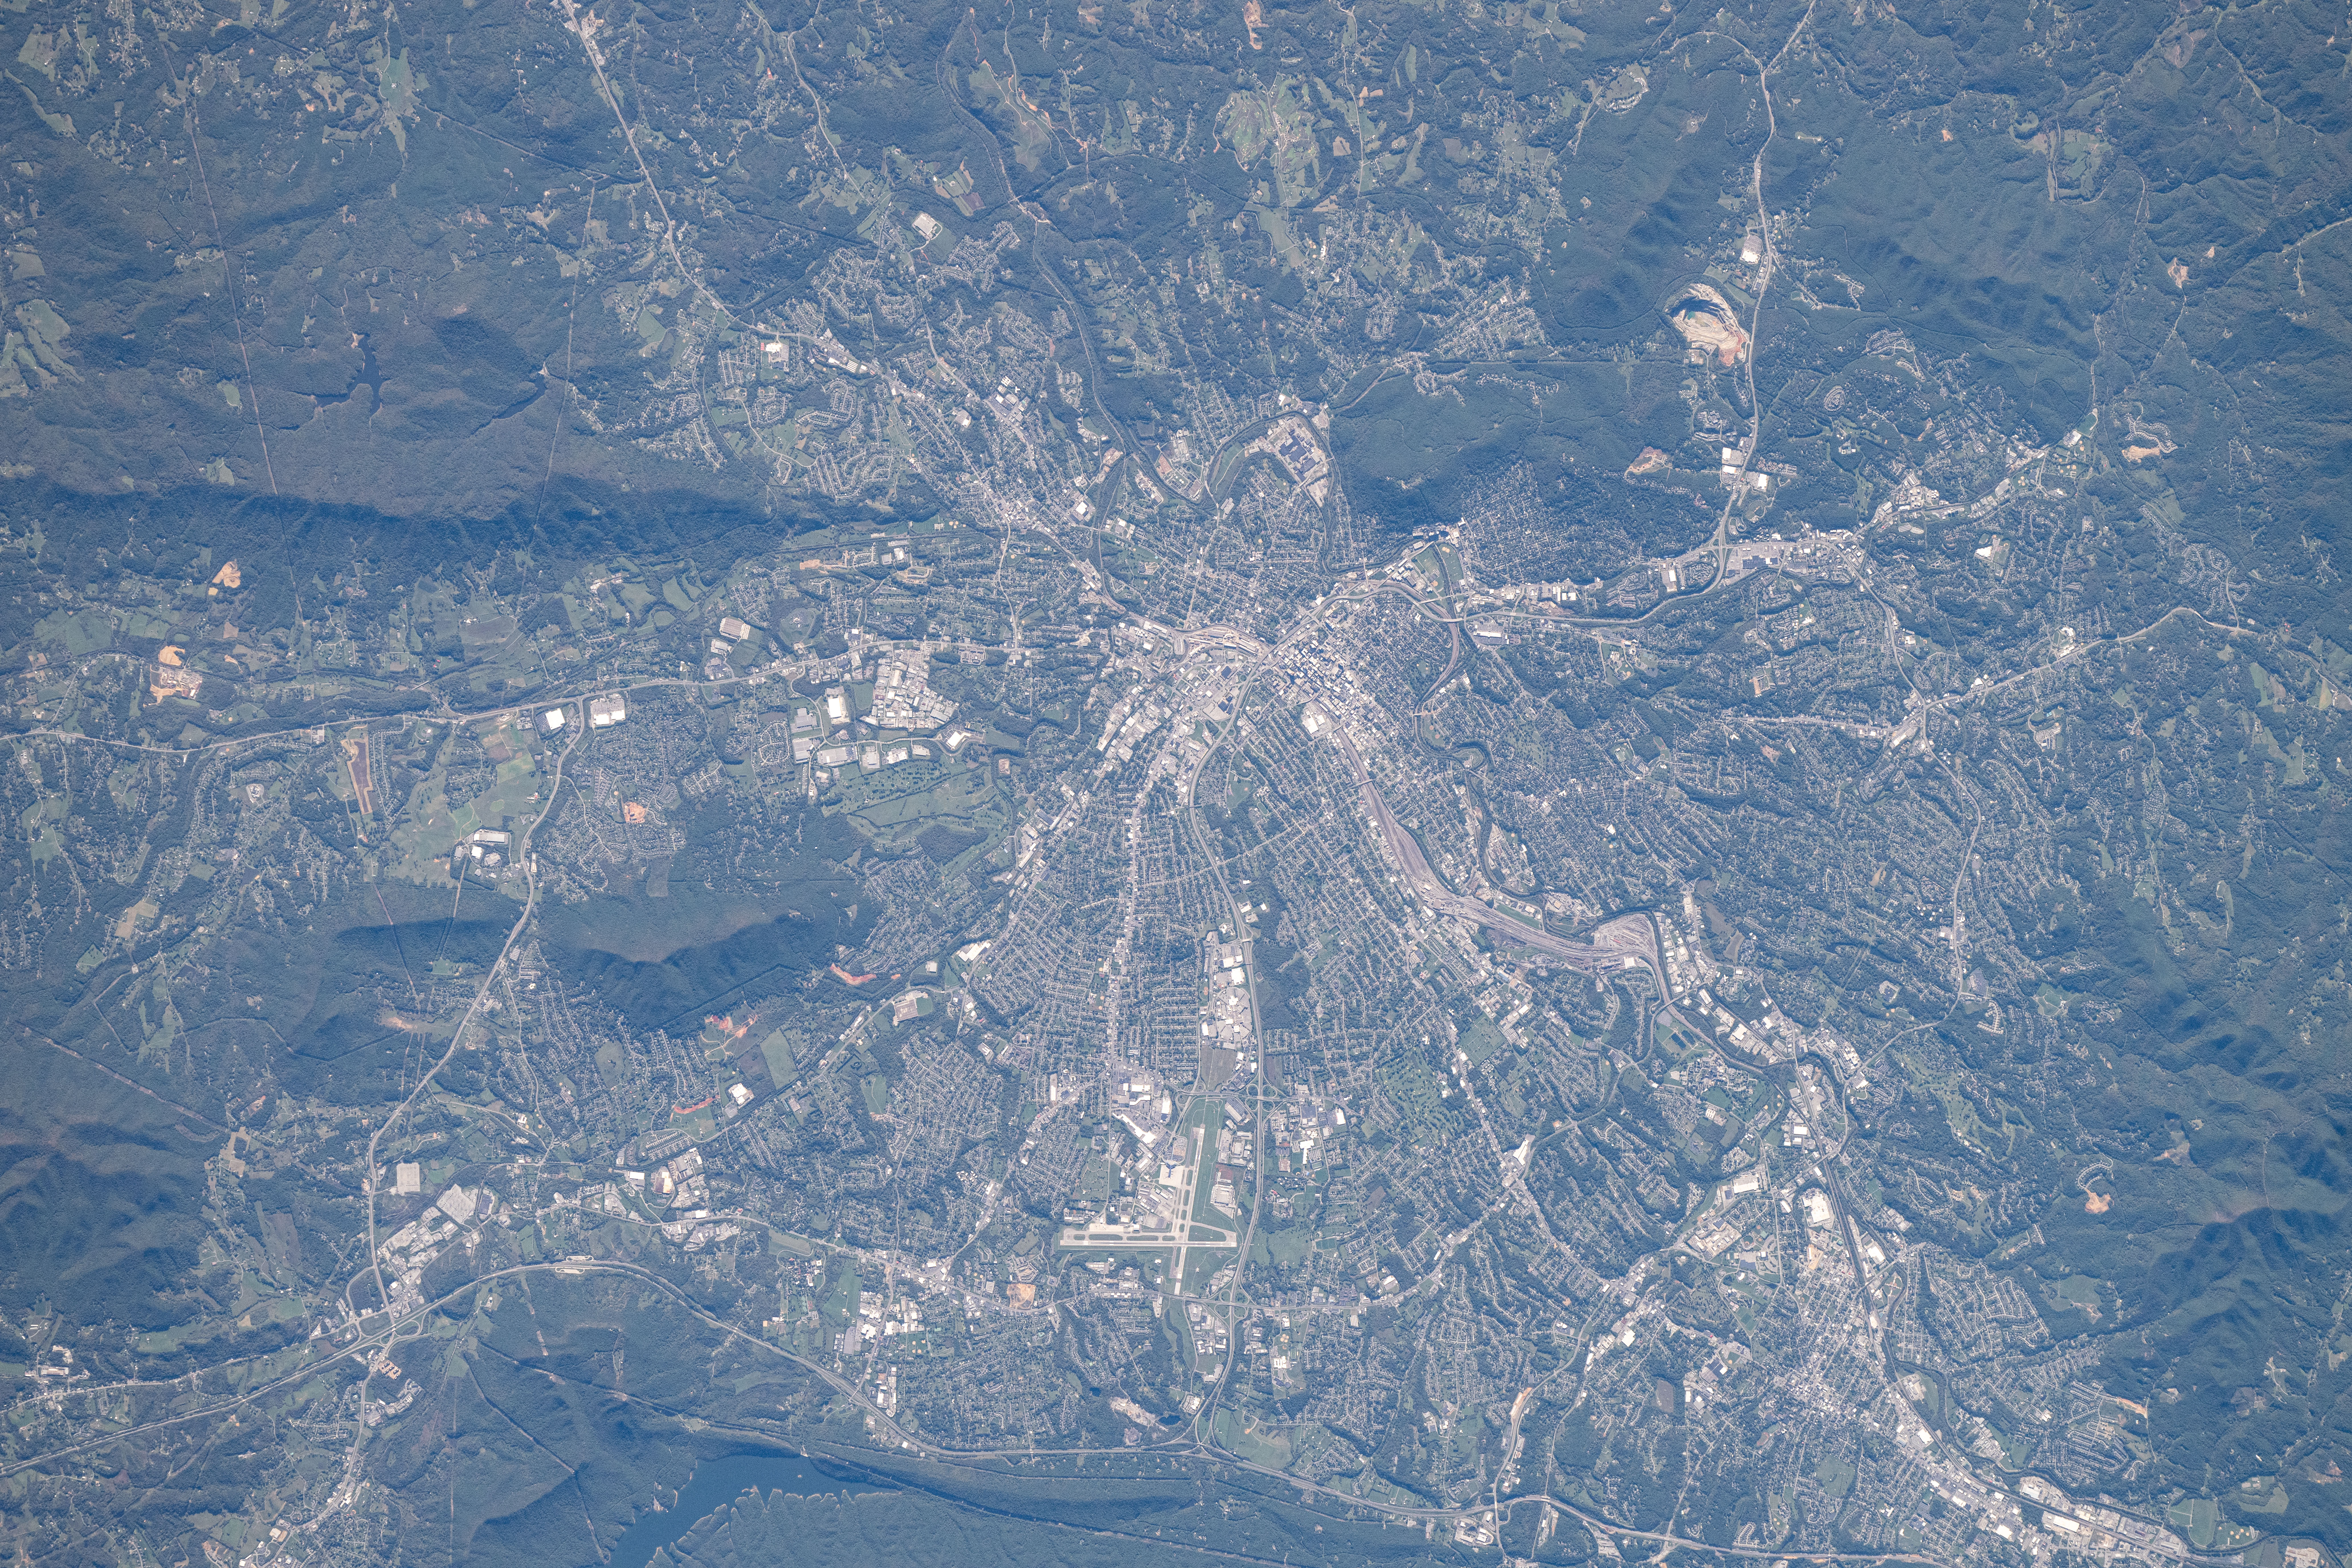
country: USA-VIRGINIA
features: ROANOKE, HANGING ROCK, CAVE SPRING, CAHAS MOUNTAINS, CLOVERDALE, CARVINS COVE RESERVOIR, RESERVOIR, READ MOUNTAIN PRESERVE, GARDEN CITY, RAILROAD, ROANOKE RIVER, TINKER CREEK
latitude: 37.3
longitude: -80.0
